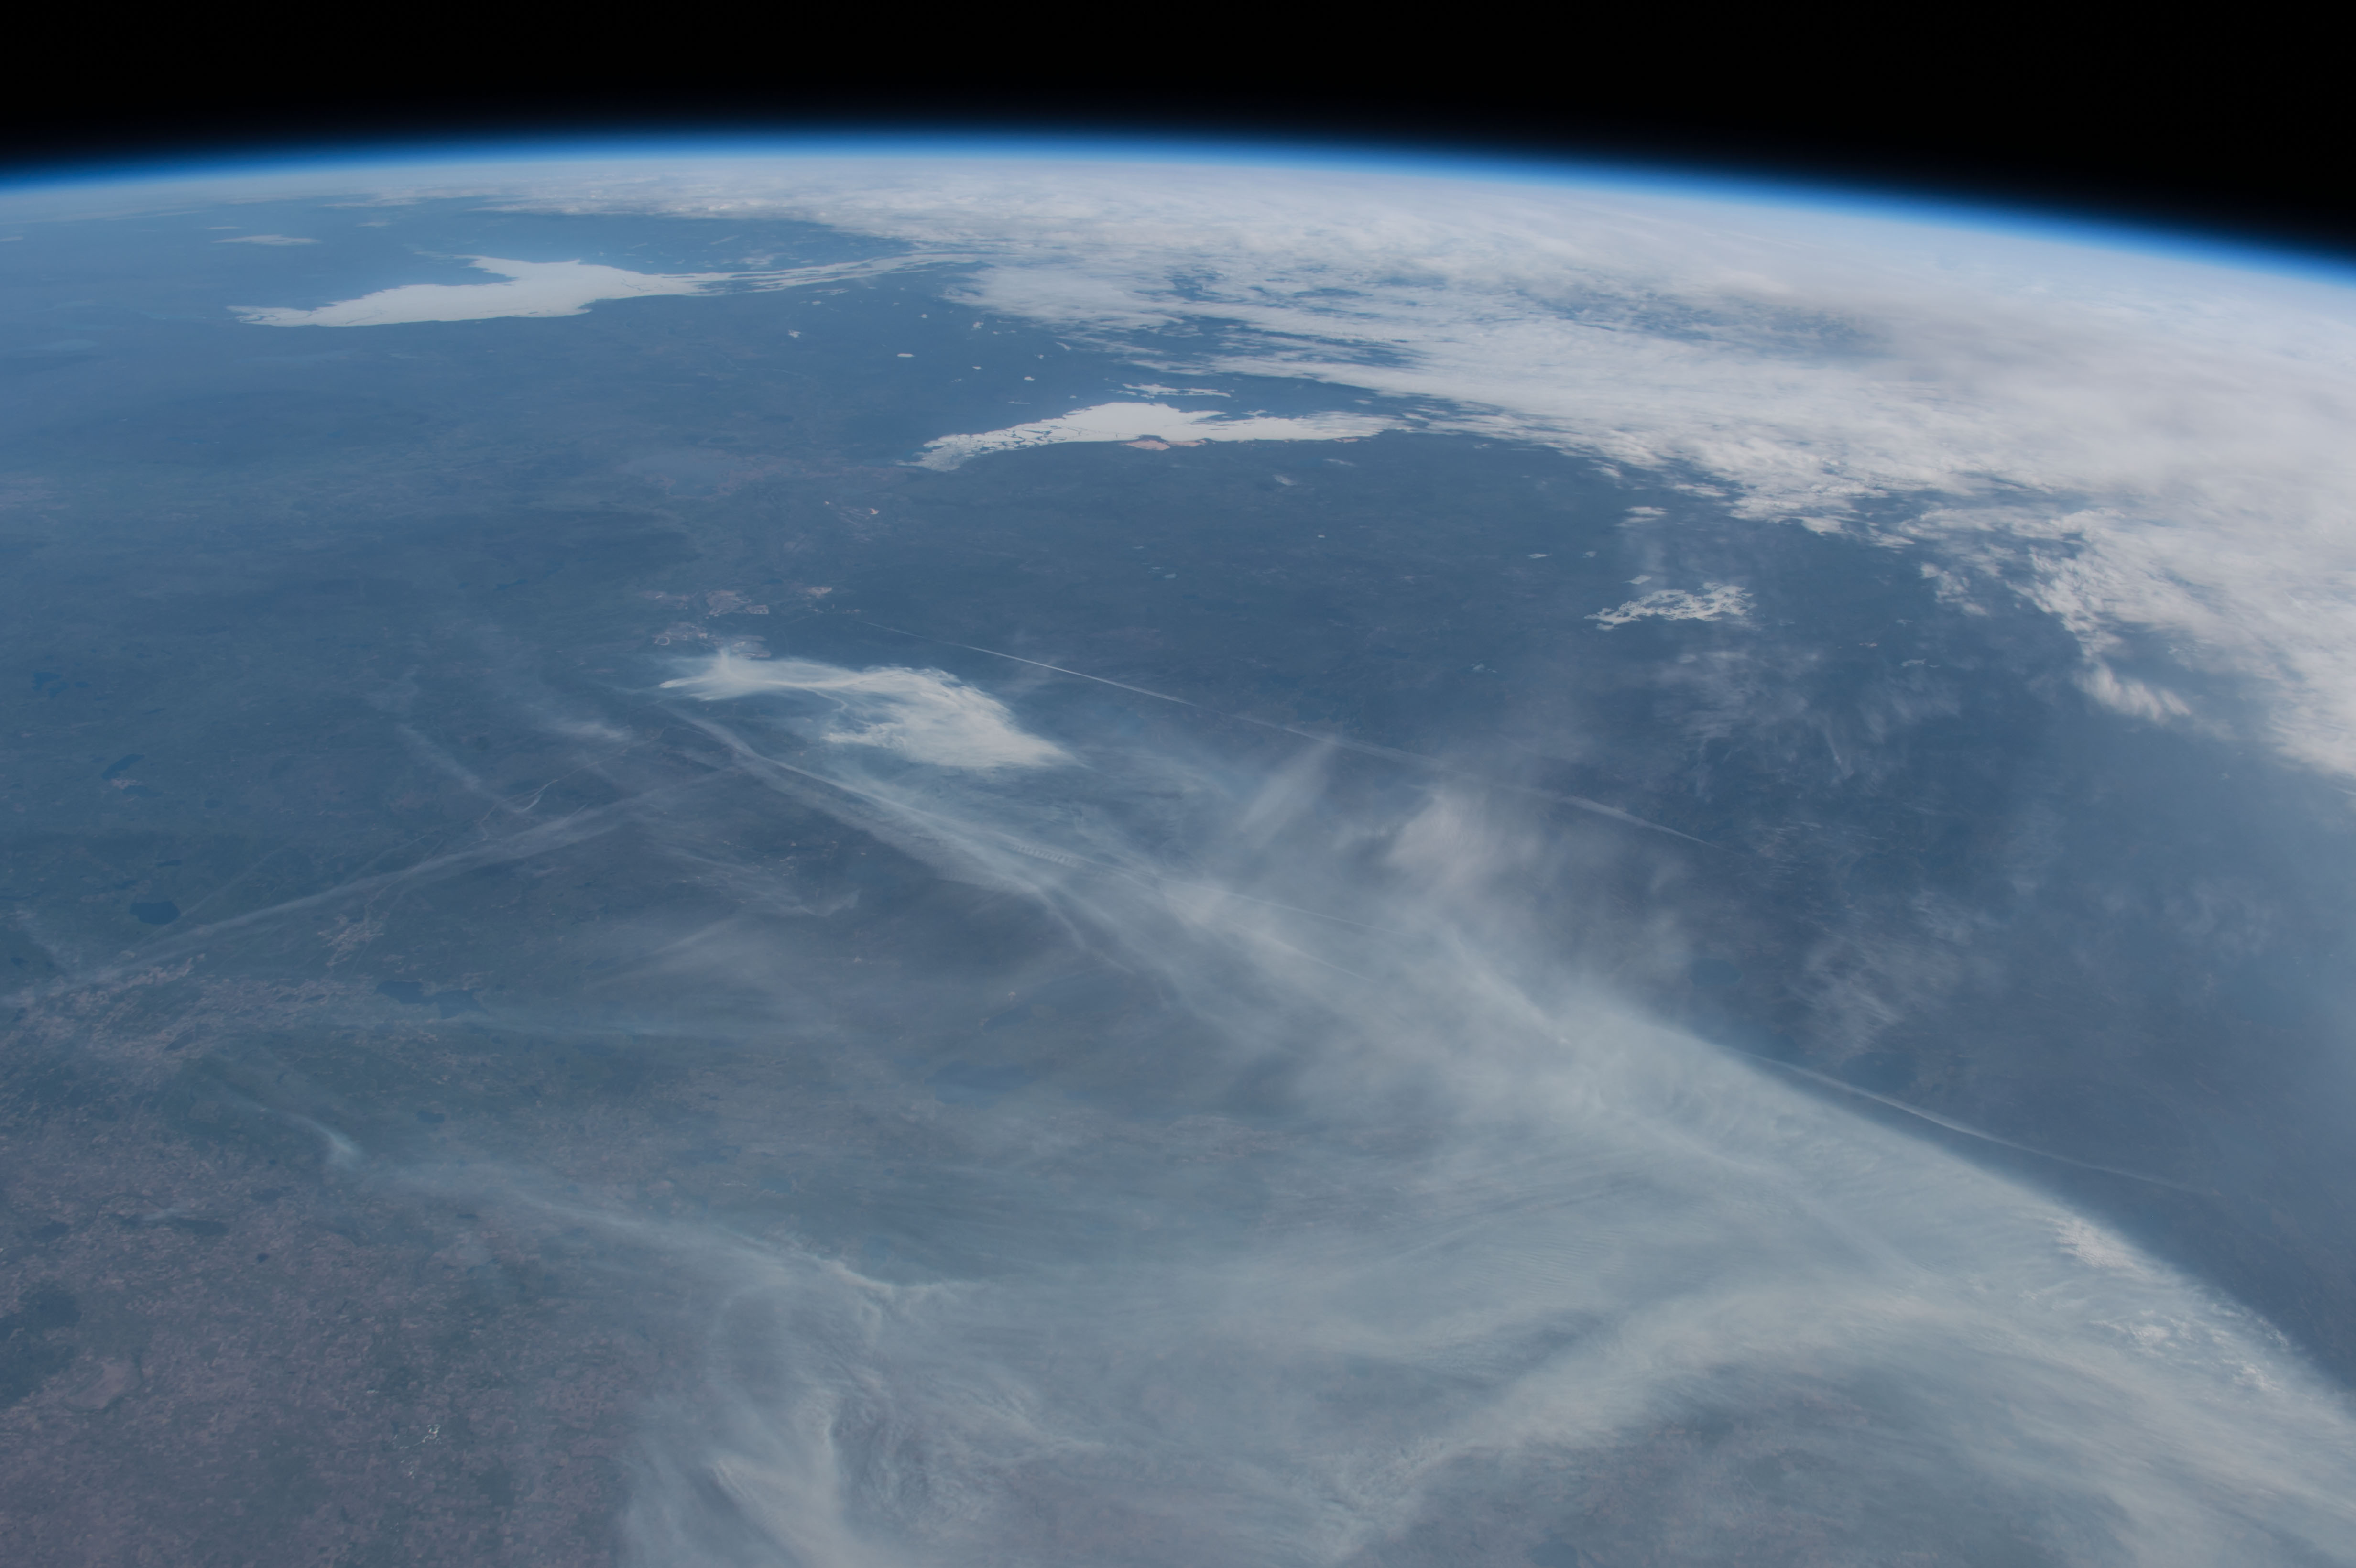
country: CANADA-A
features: PAN-FORT MCMURRAY AREA, FIRE PLUMES, L. ATHABASCA, GREAT SLAVE L., ICE
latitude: 56.5
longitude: -110.5
